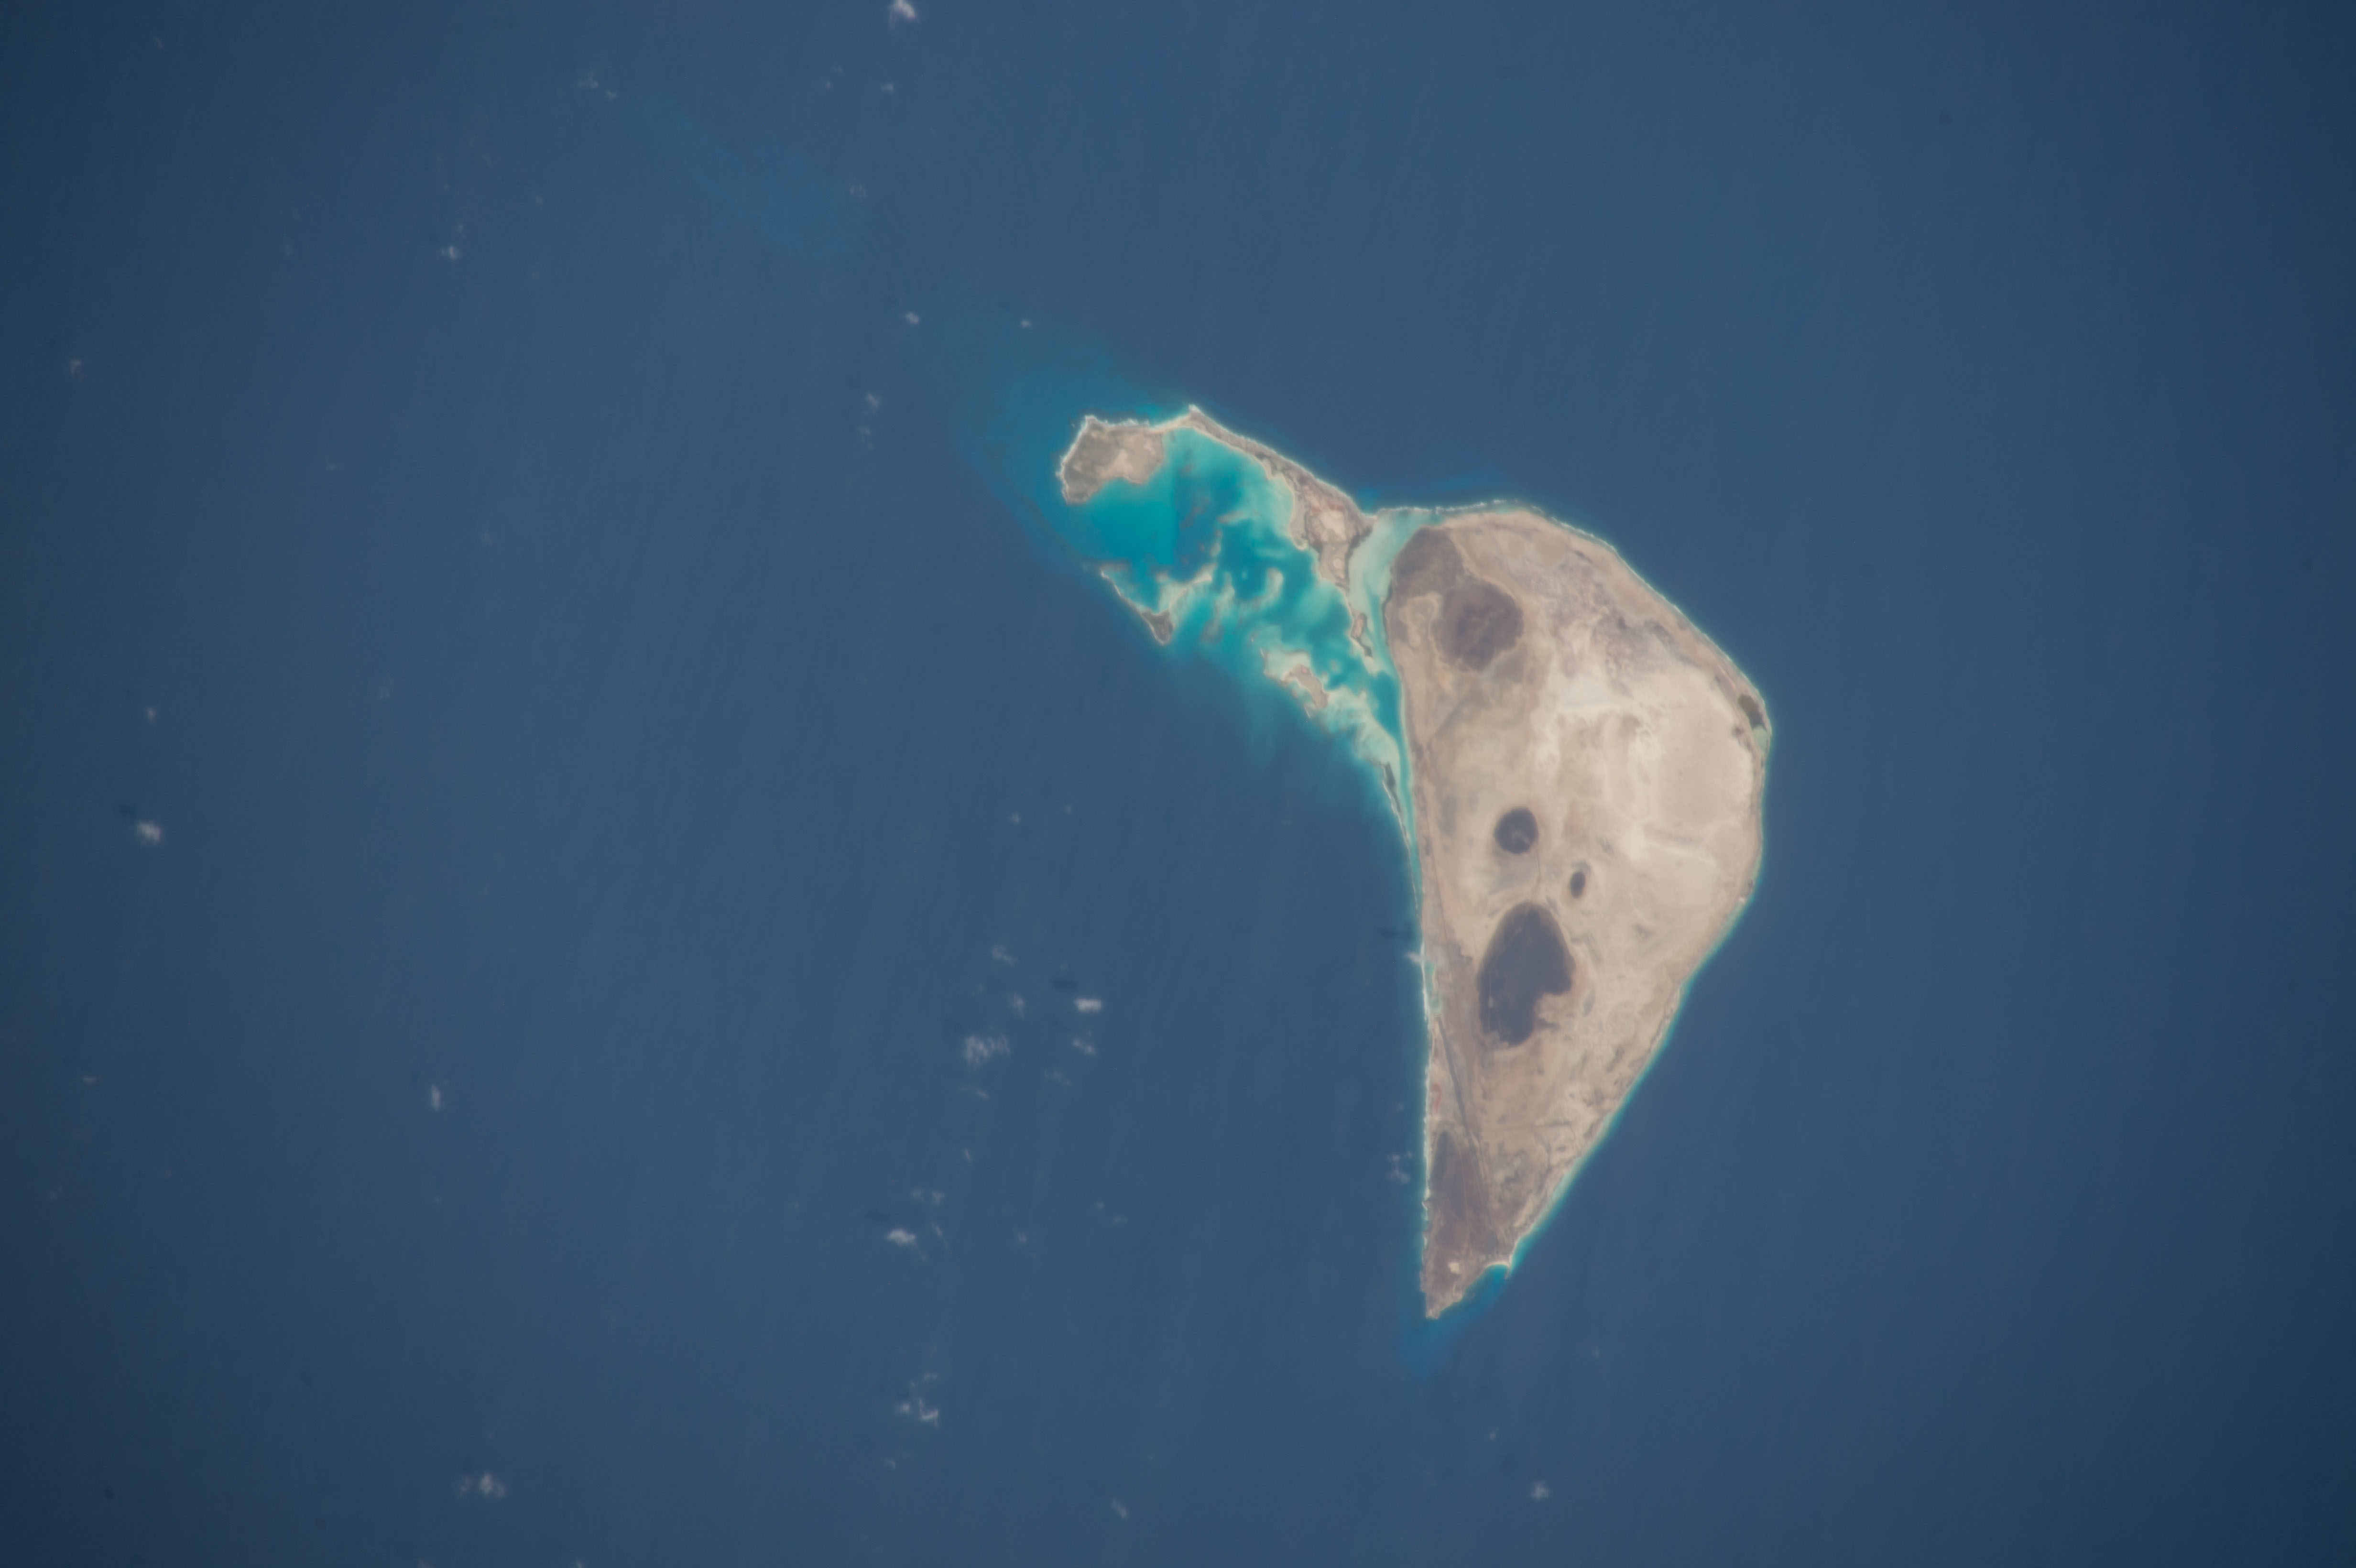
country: VENEZUELA
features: ORCHILA ISLAND, LA ORCHILA
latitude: 11.8
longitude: -66.2
